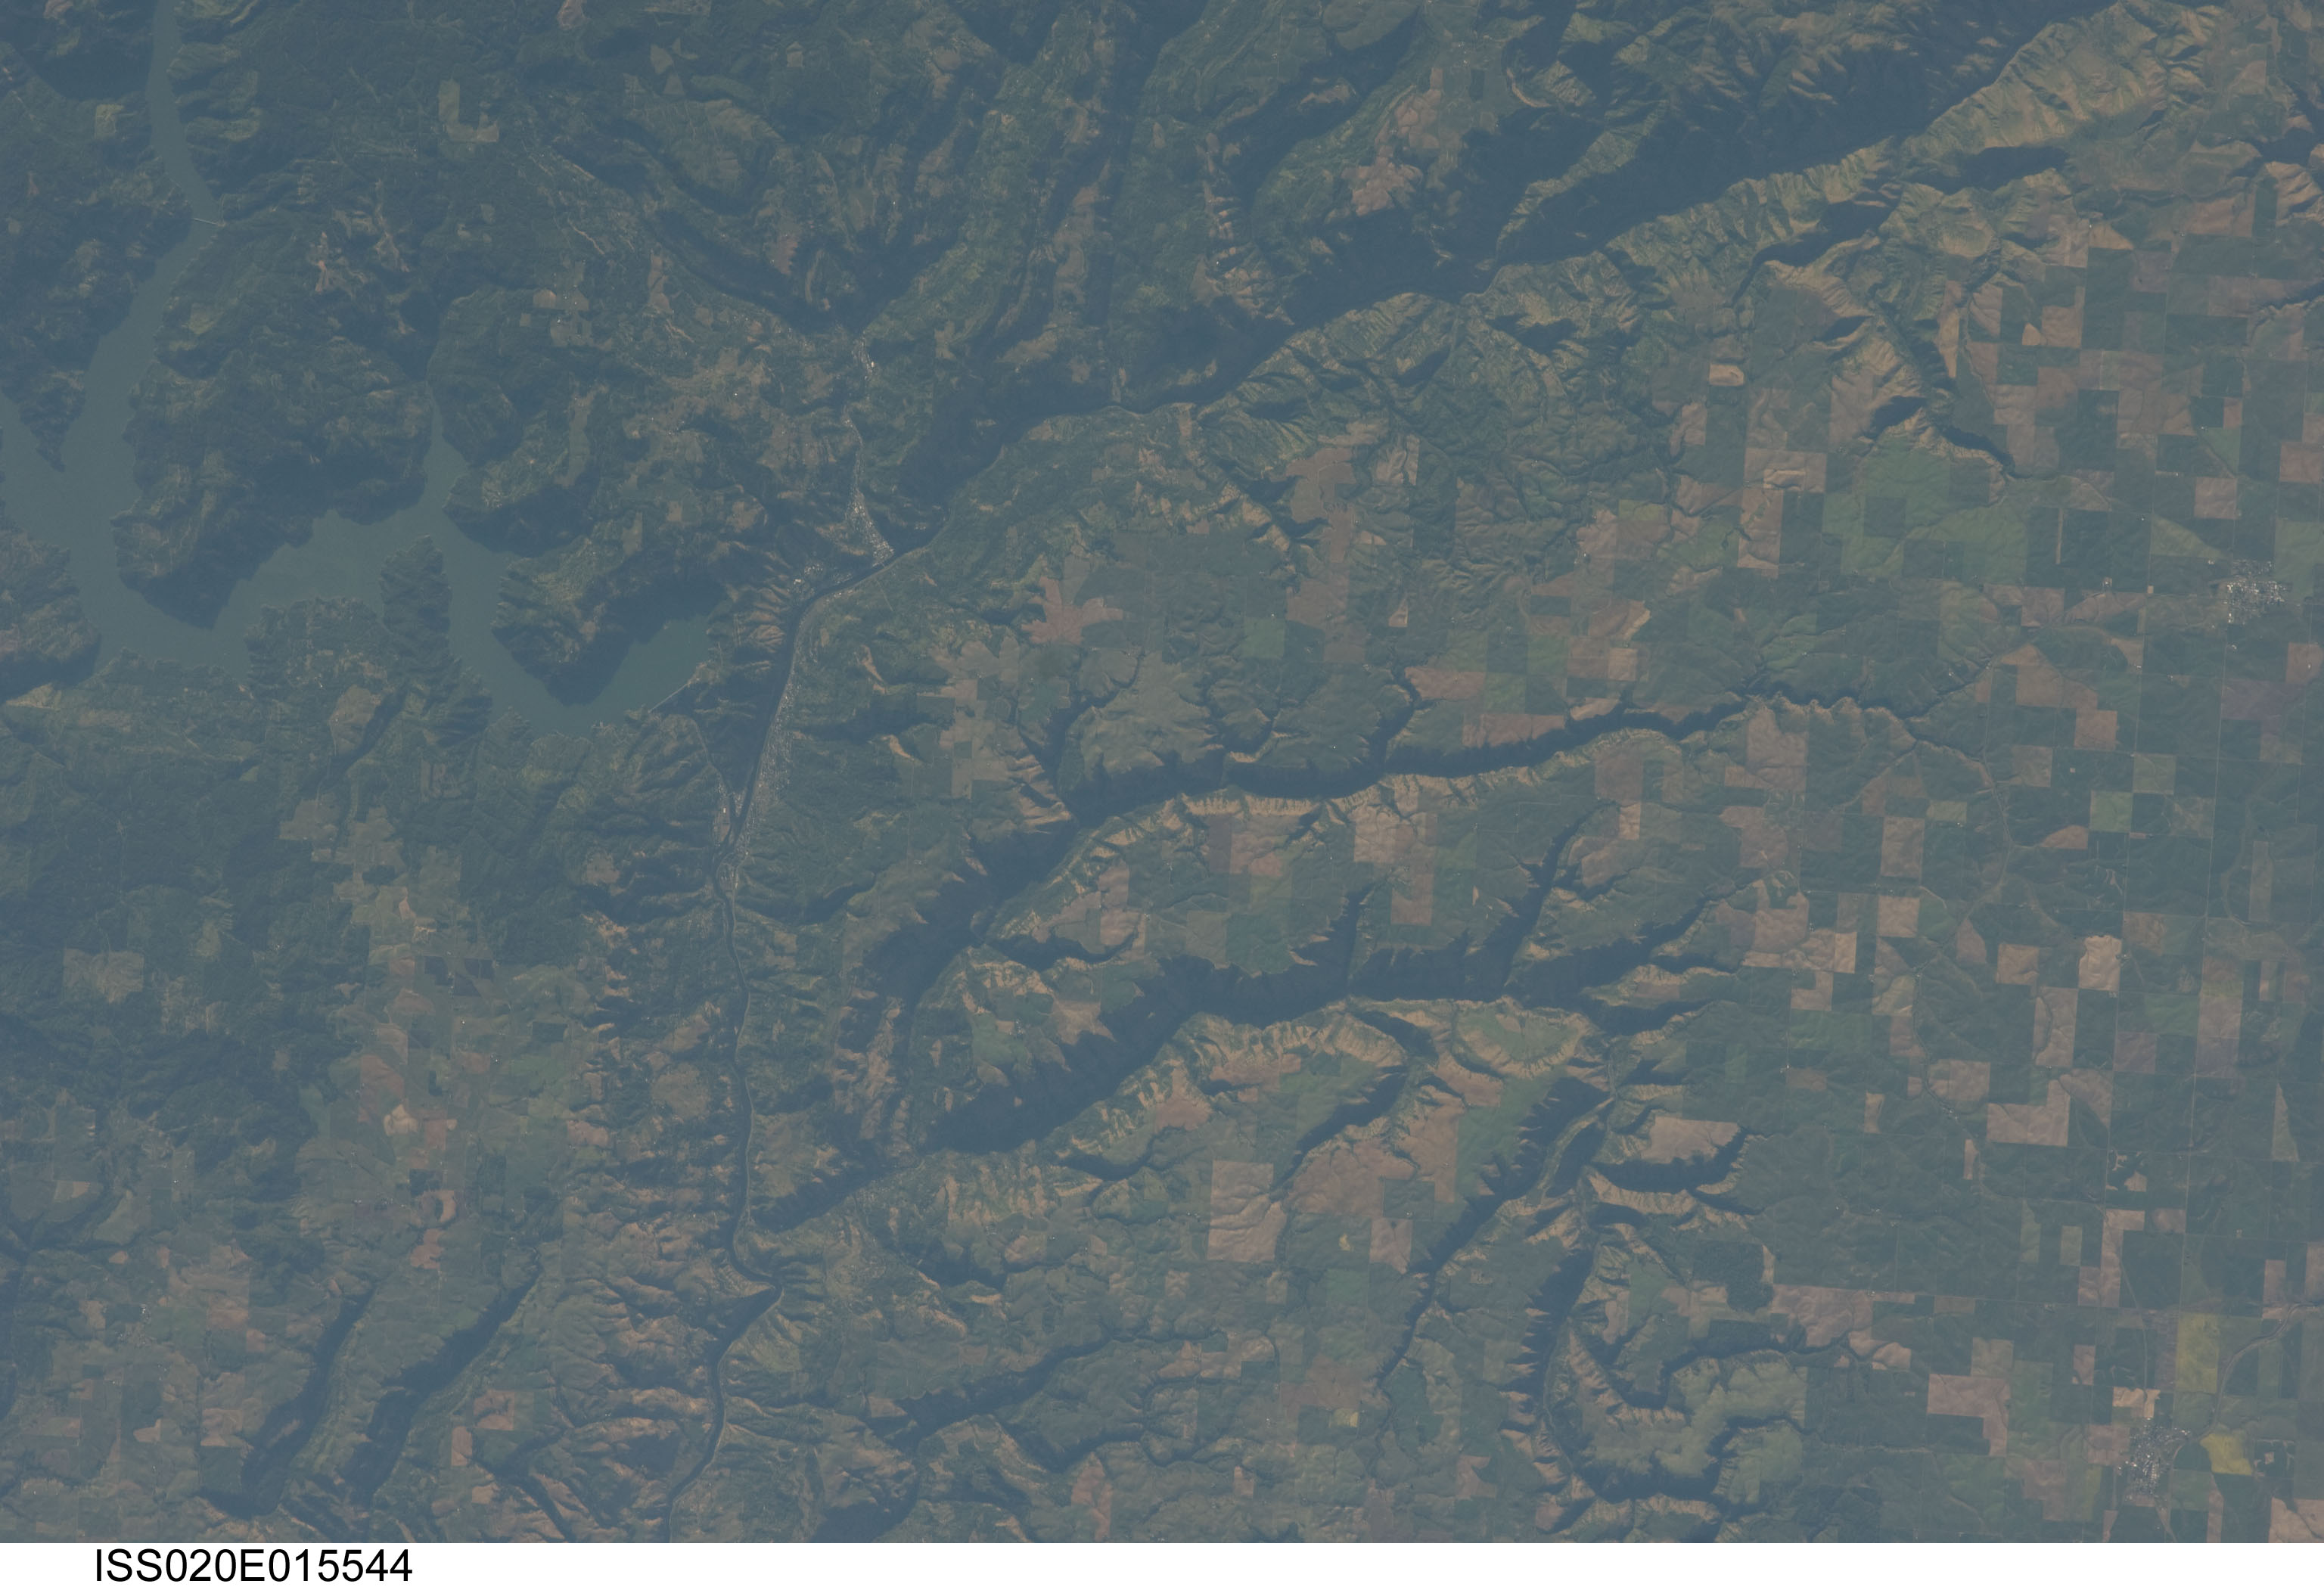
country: USA-IDAHO
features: NEZ PERCE MUNICIPAL AIRPORT (0S5),OROFINO MUNICIPAL AIRPORT (S68),DWORSHAK DAM,CLEARWATER RIVER,AHSAHKA ID,DWORSHAK RESERVOIR,CRAIGMONT MUNICIPAL AIRPORT (S89),OROFINO ID
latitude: 46.4
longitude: -116.3
